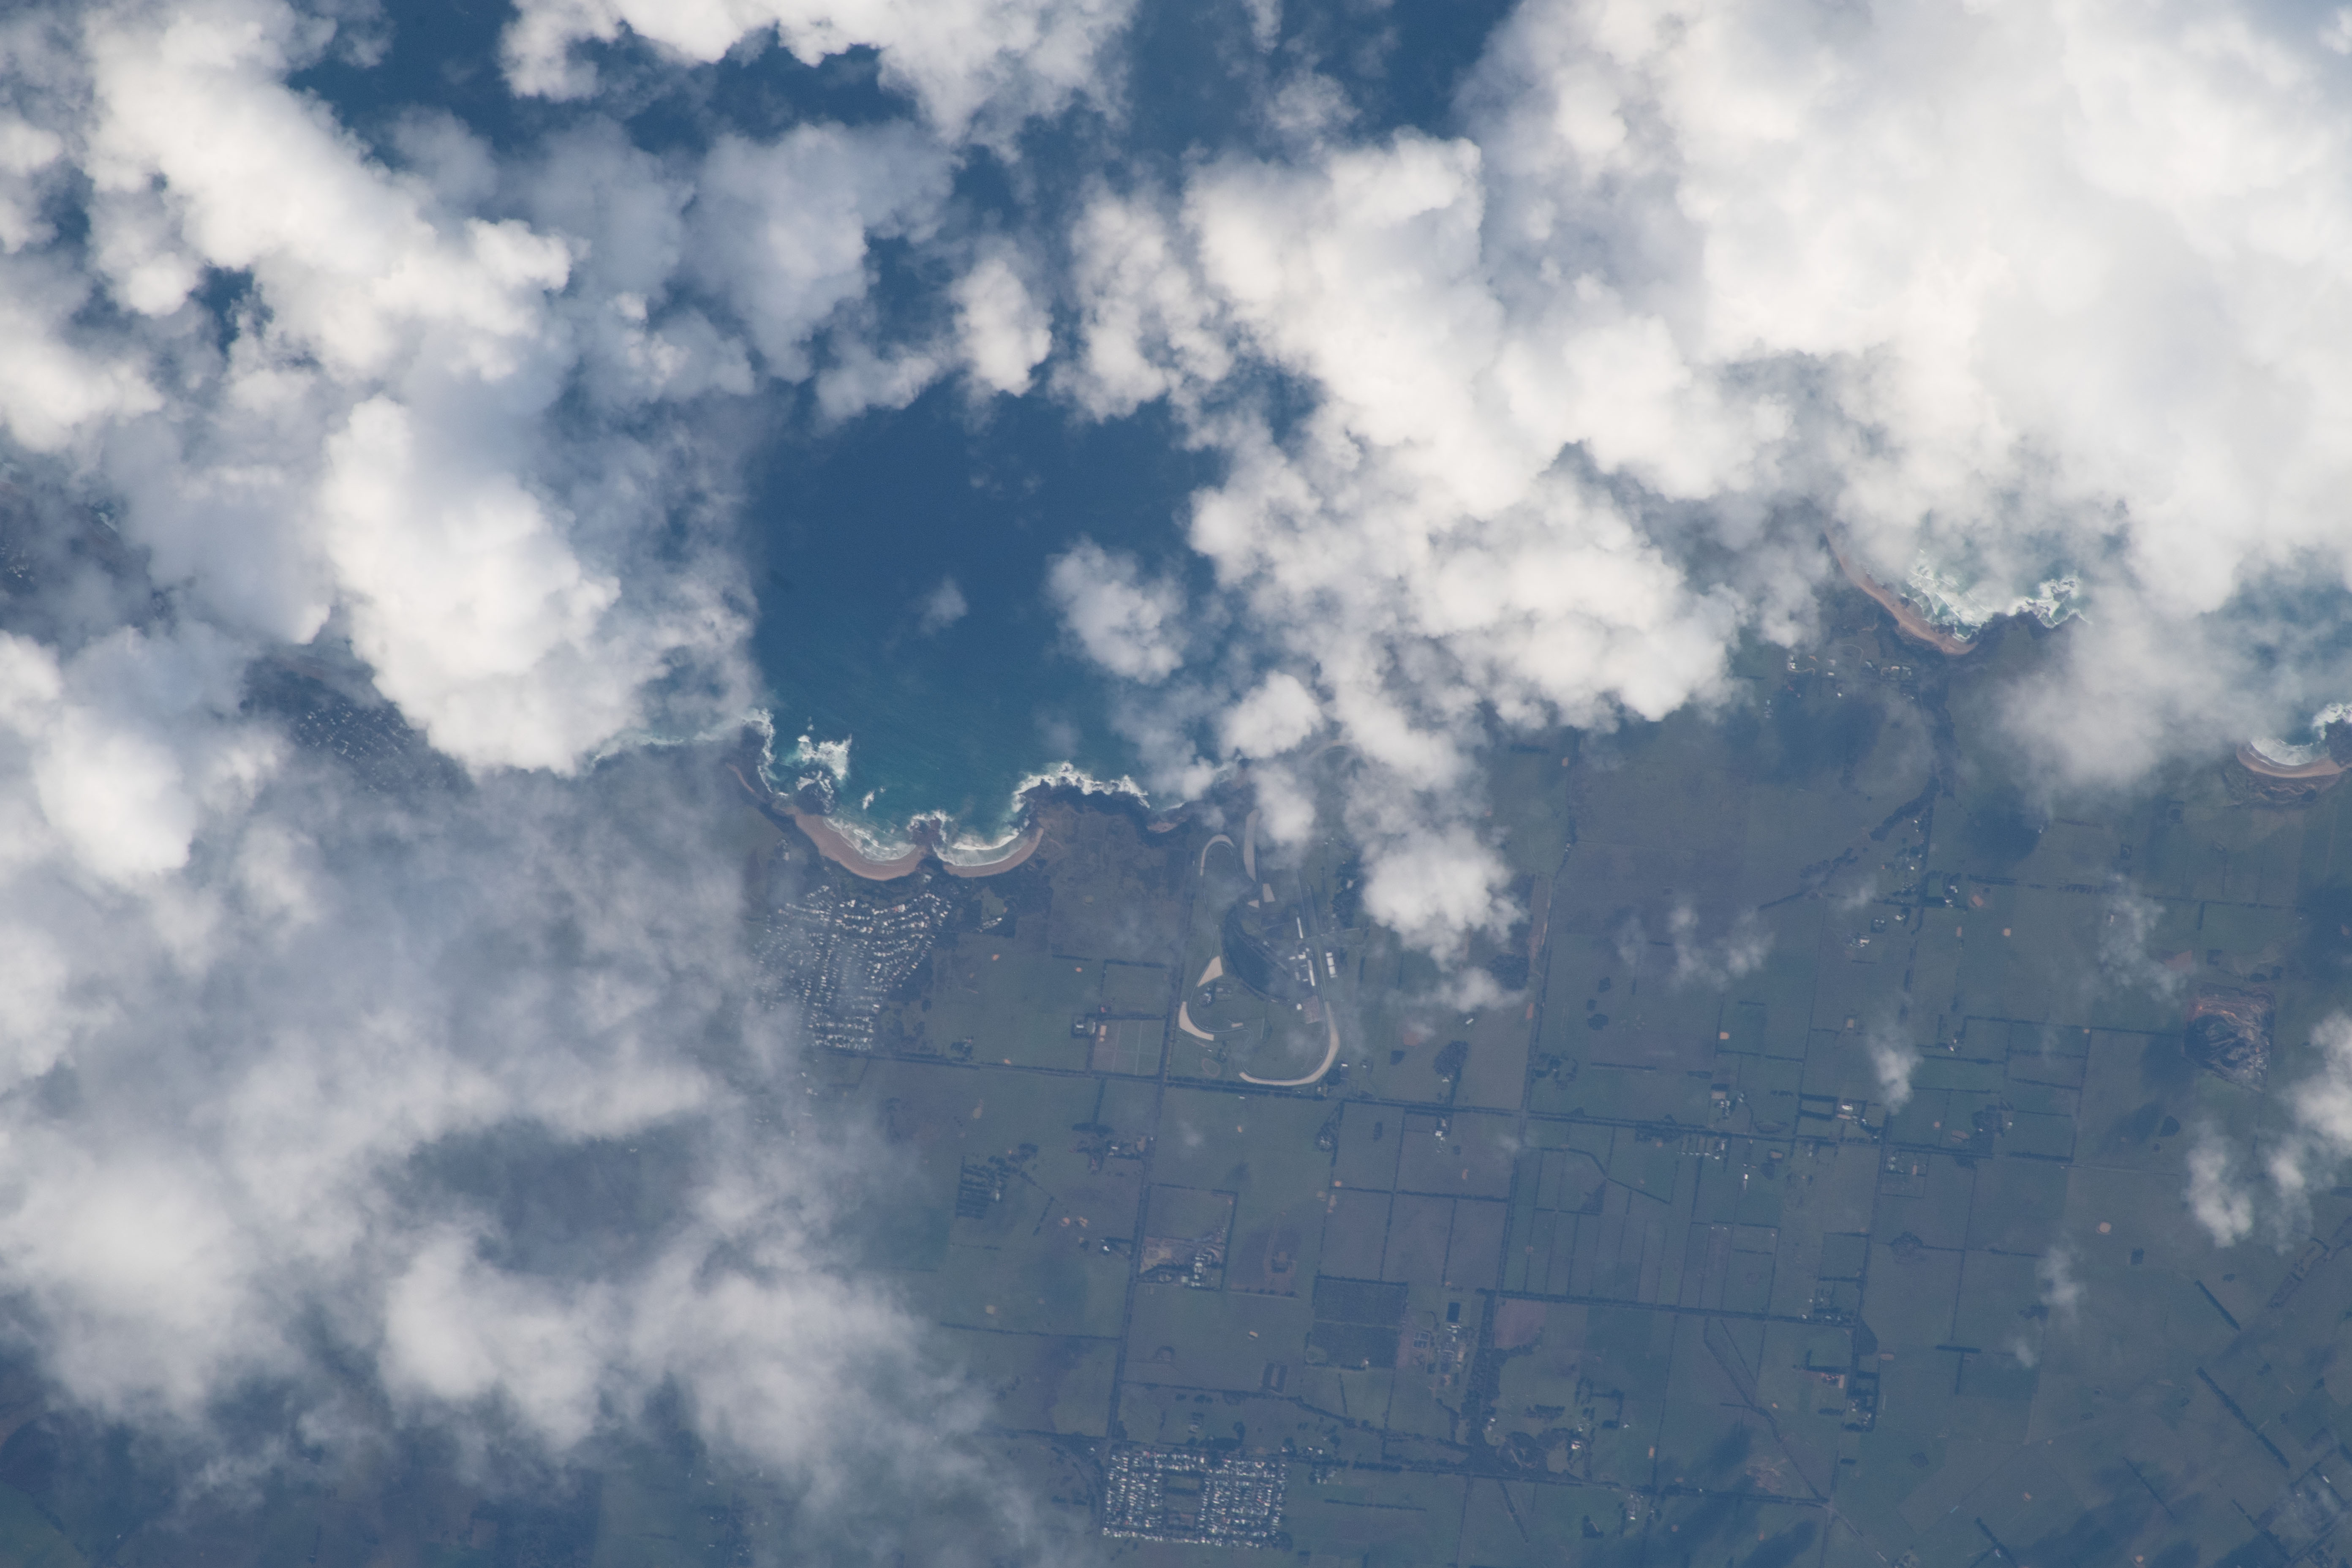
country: AUSTRALIA-V
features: CUNNINGHAM BAY, PHILLIP ISLAND, SMITHS BEACH
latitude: -38.5
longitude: 145.2
